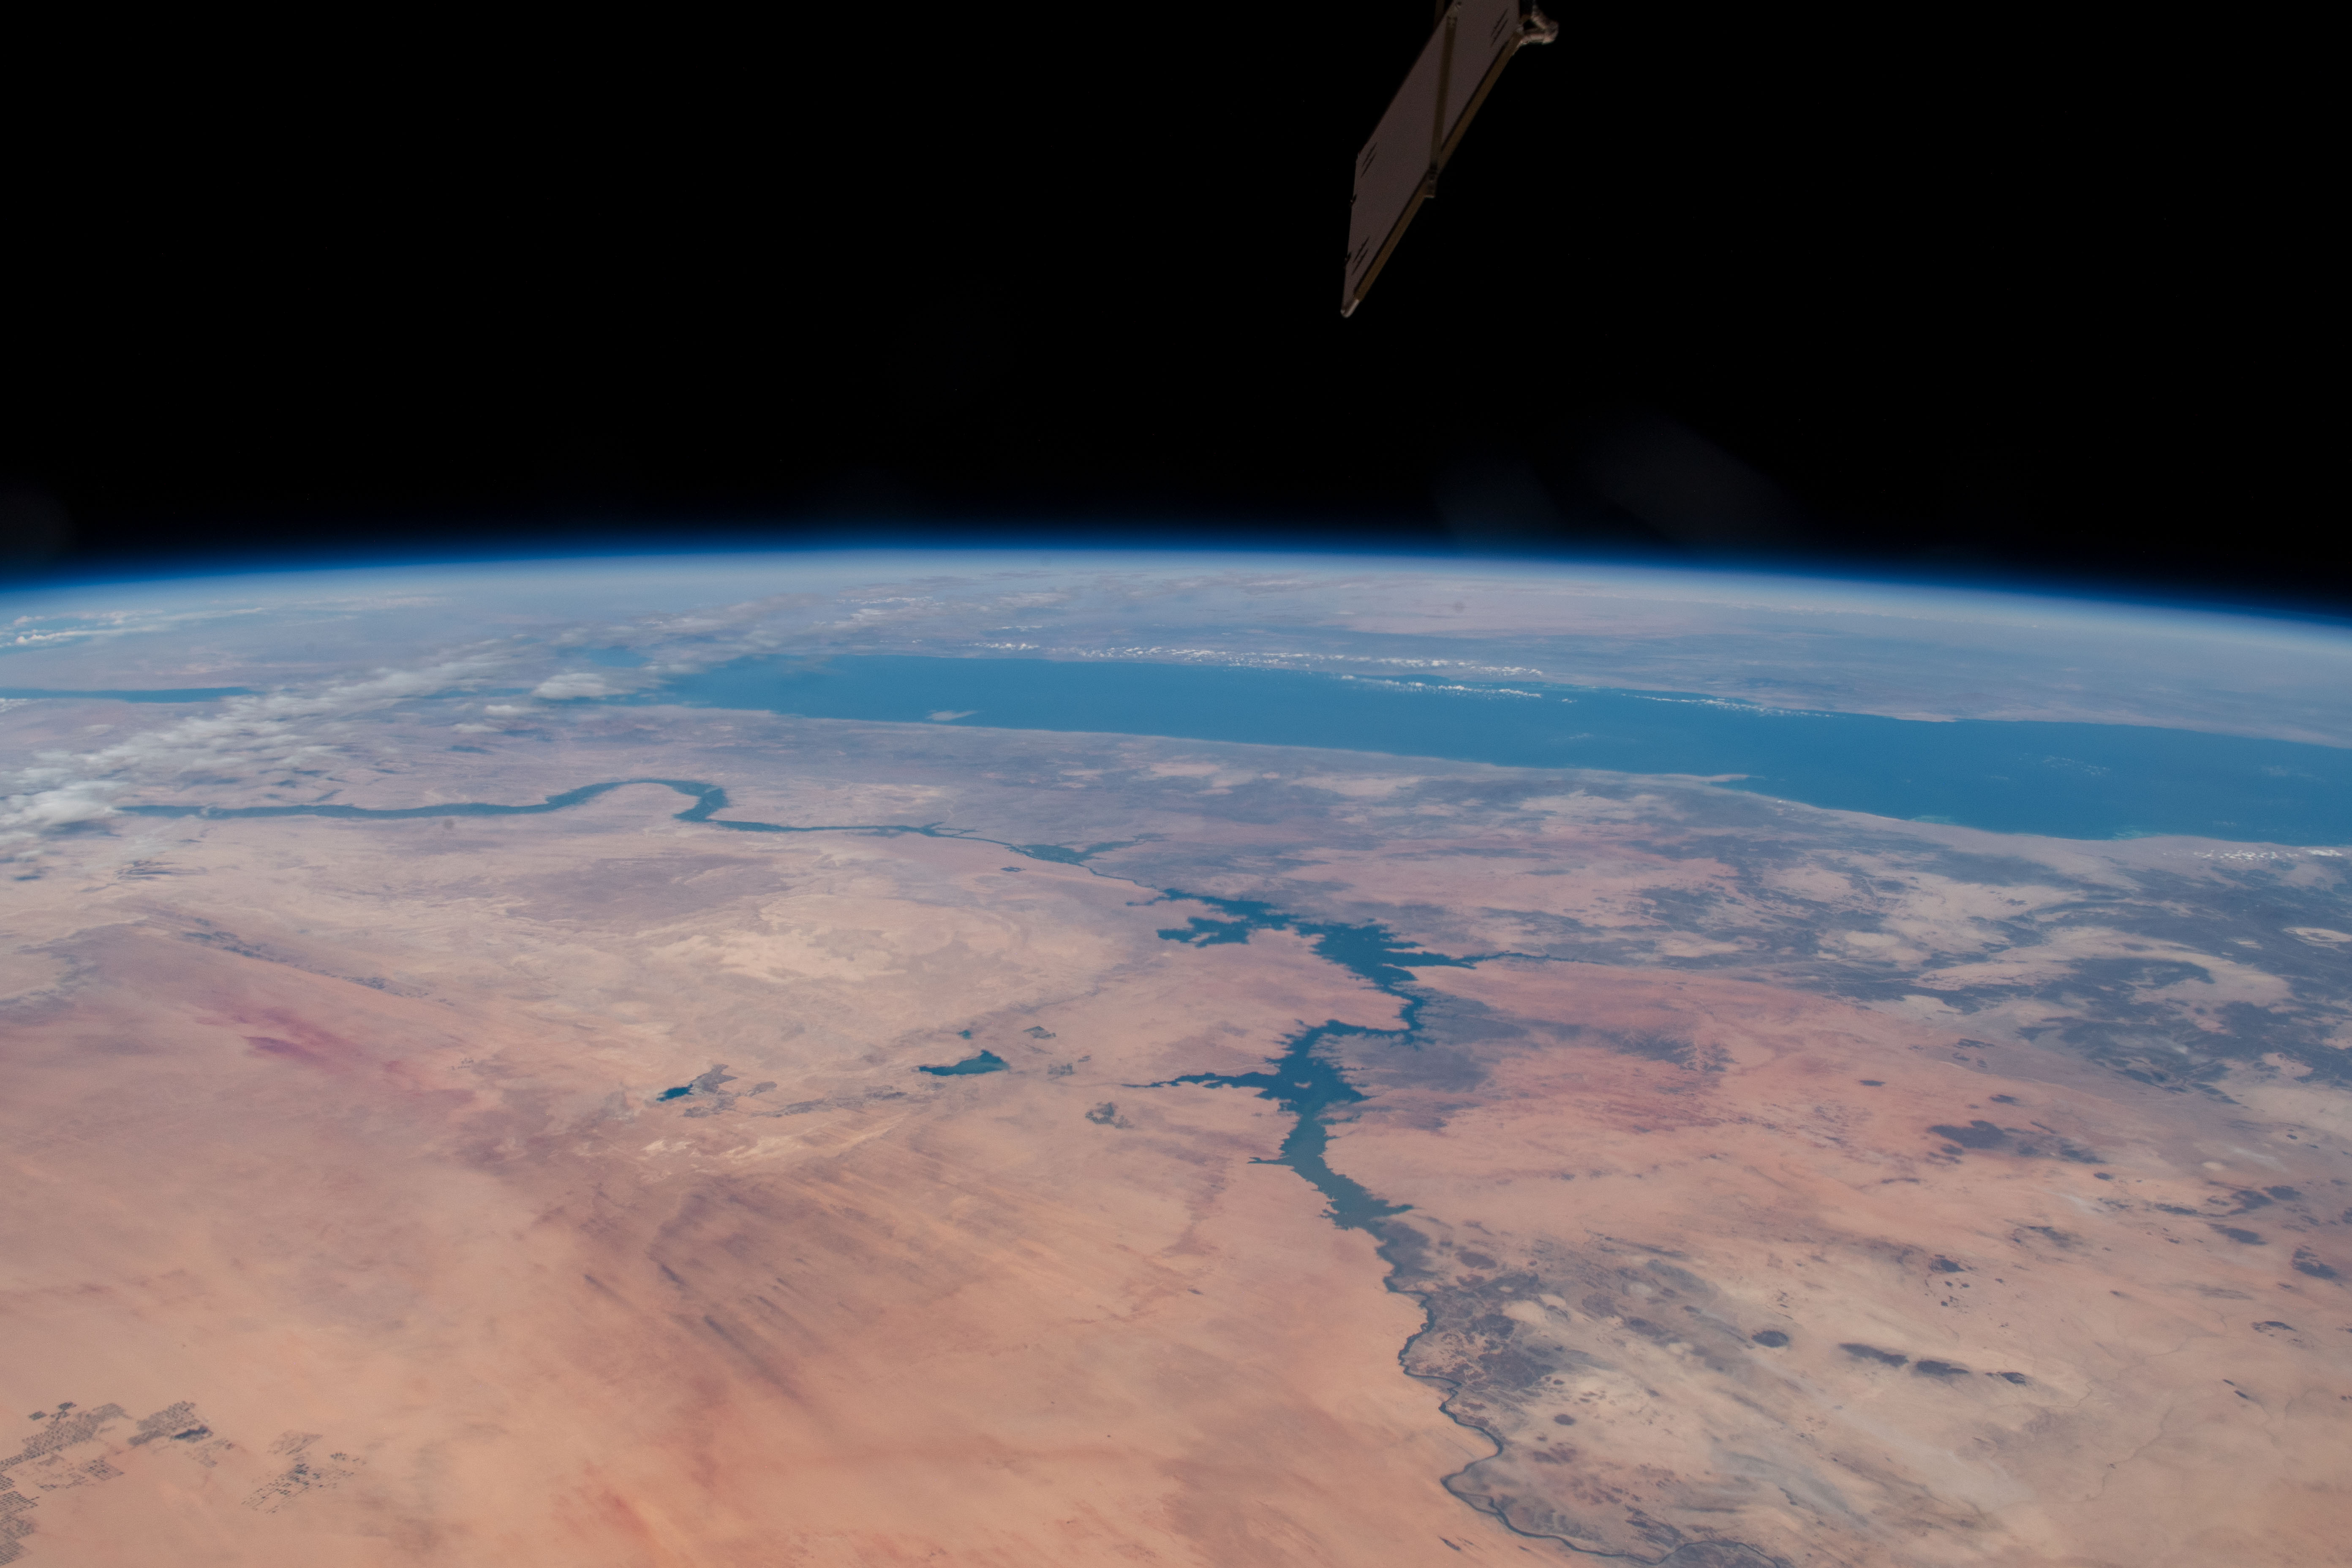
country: EGYPT
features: RED SEA, NILE RIVER, NUBIAN DESERT, LAKE NASSER
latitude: 25.0
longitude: 34.5
